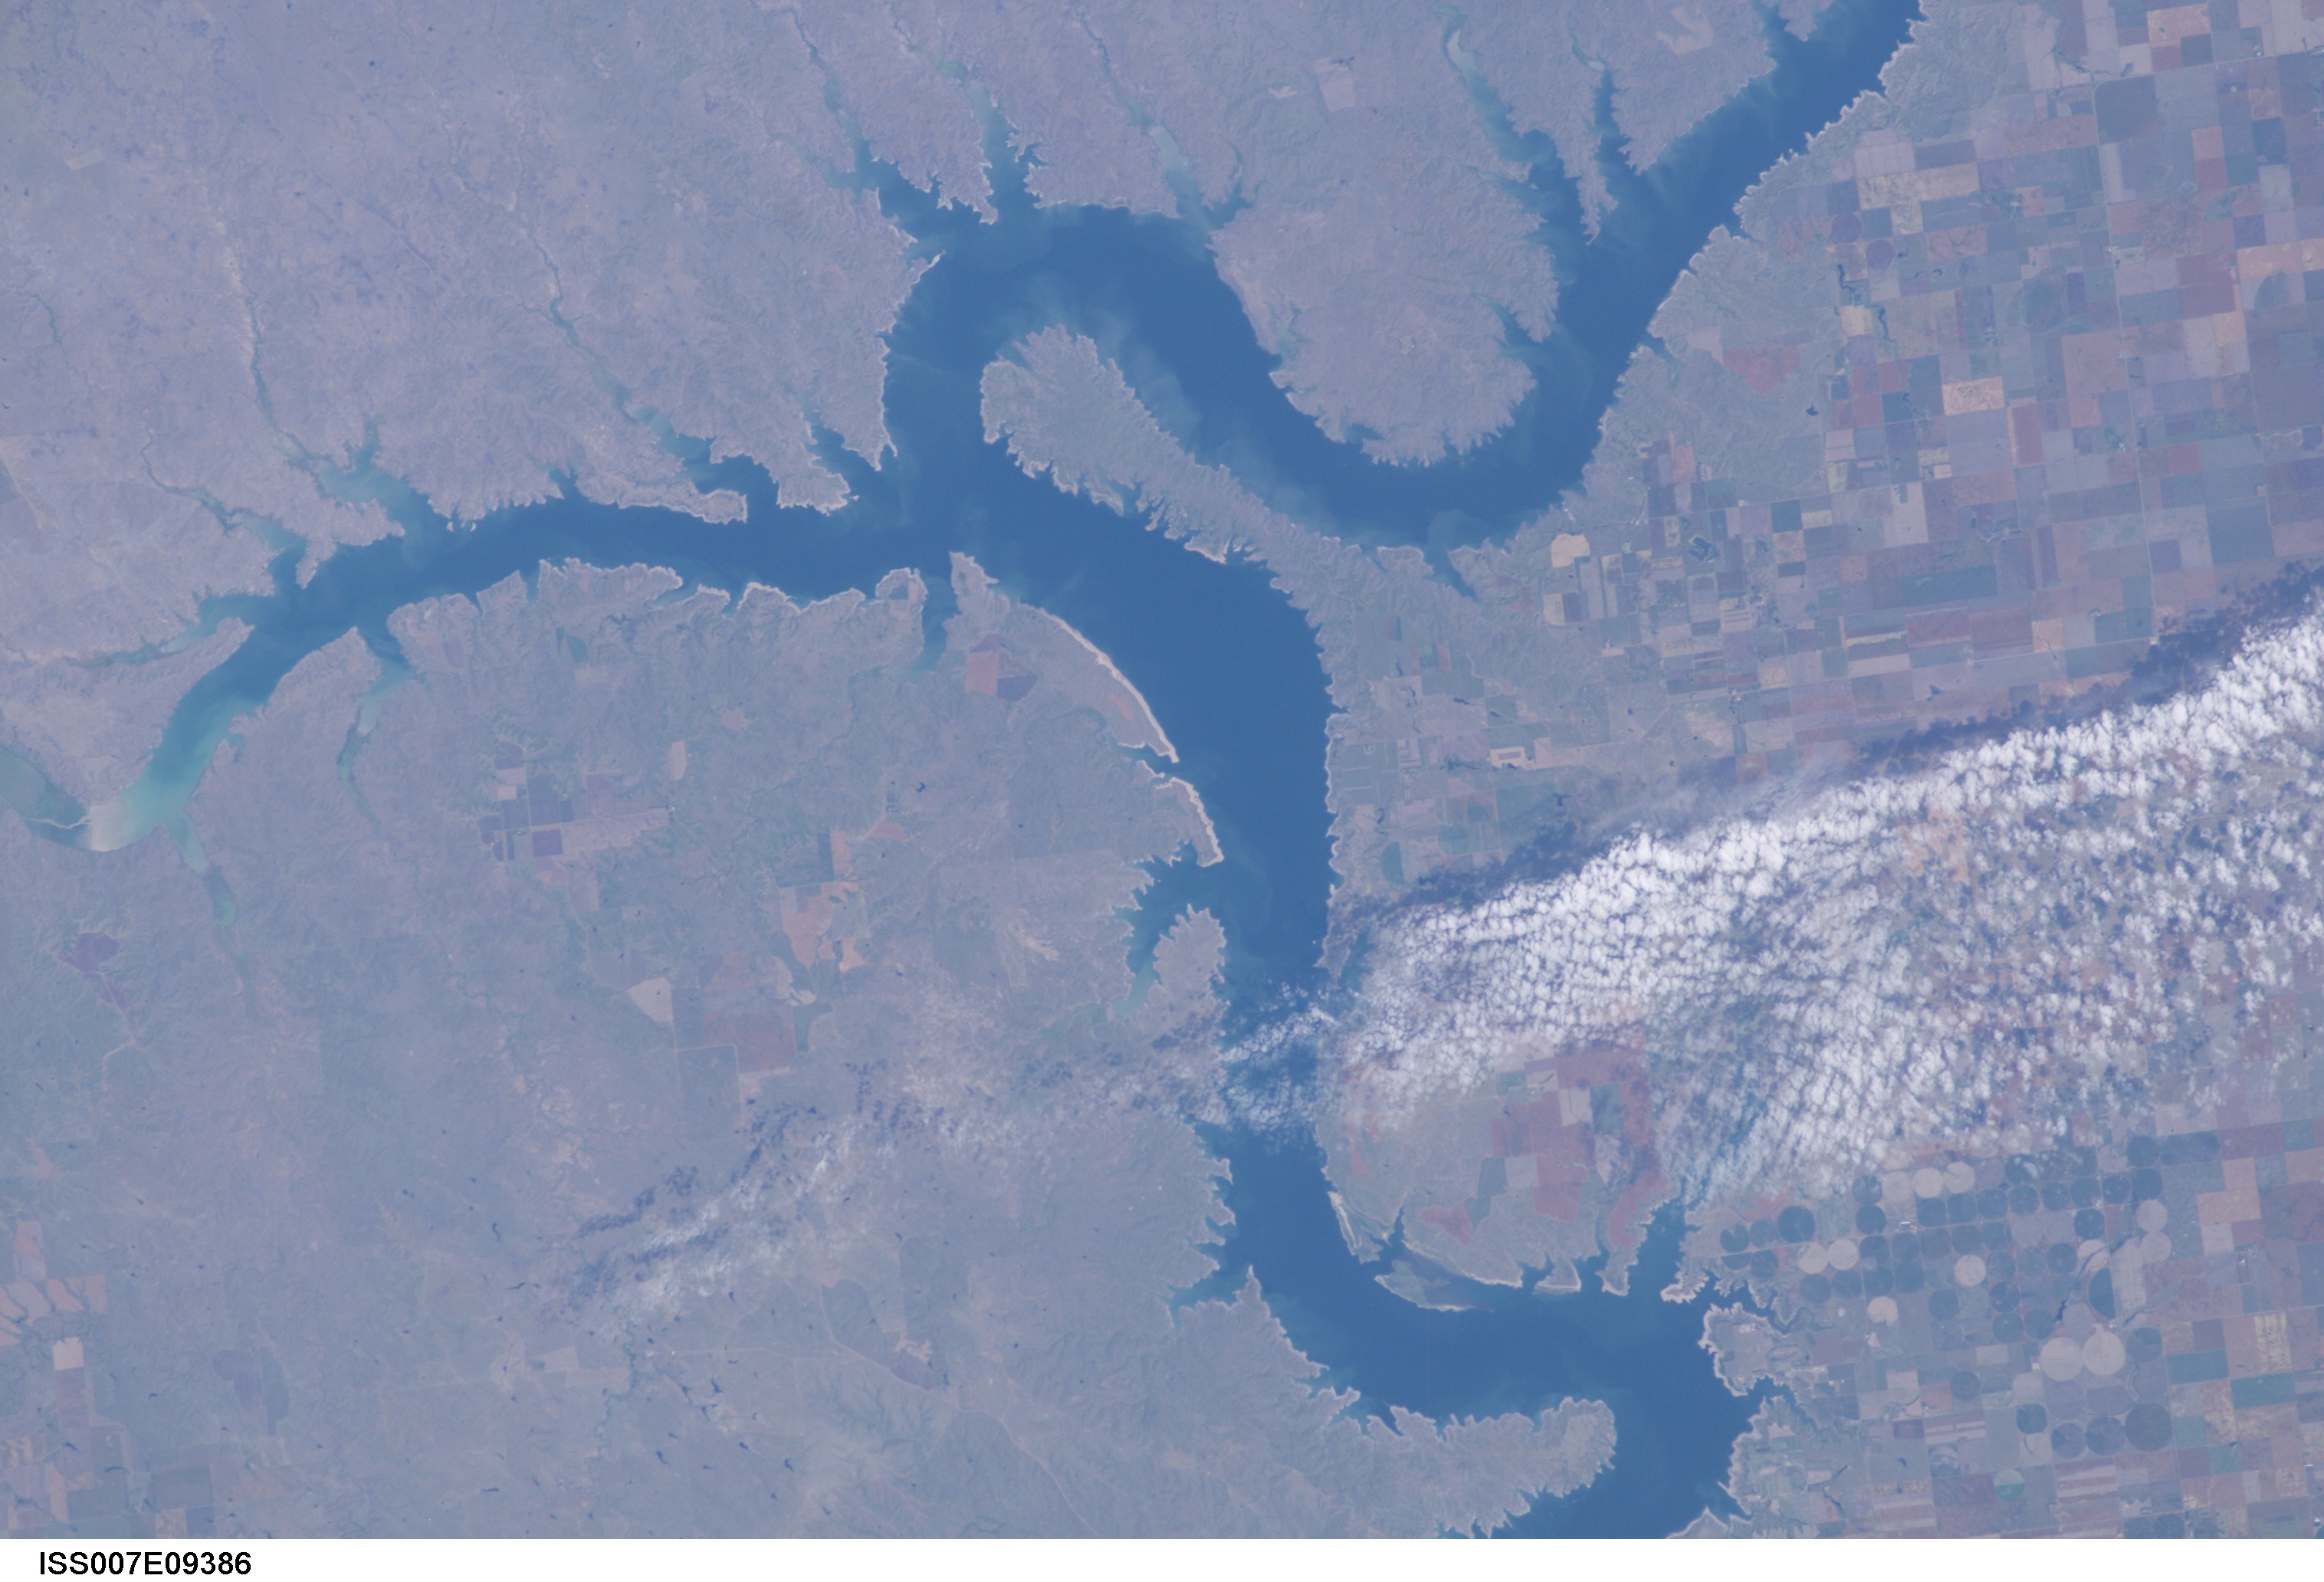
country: USA-SOUTH DAKOTA
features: CHEYENNE RIVER, LAKE OAHE, AGRICULTURE
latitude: 44.5
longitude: -101.0
